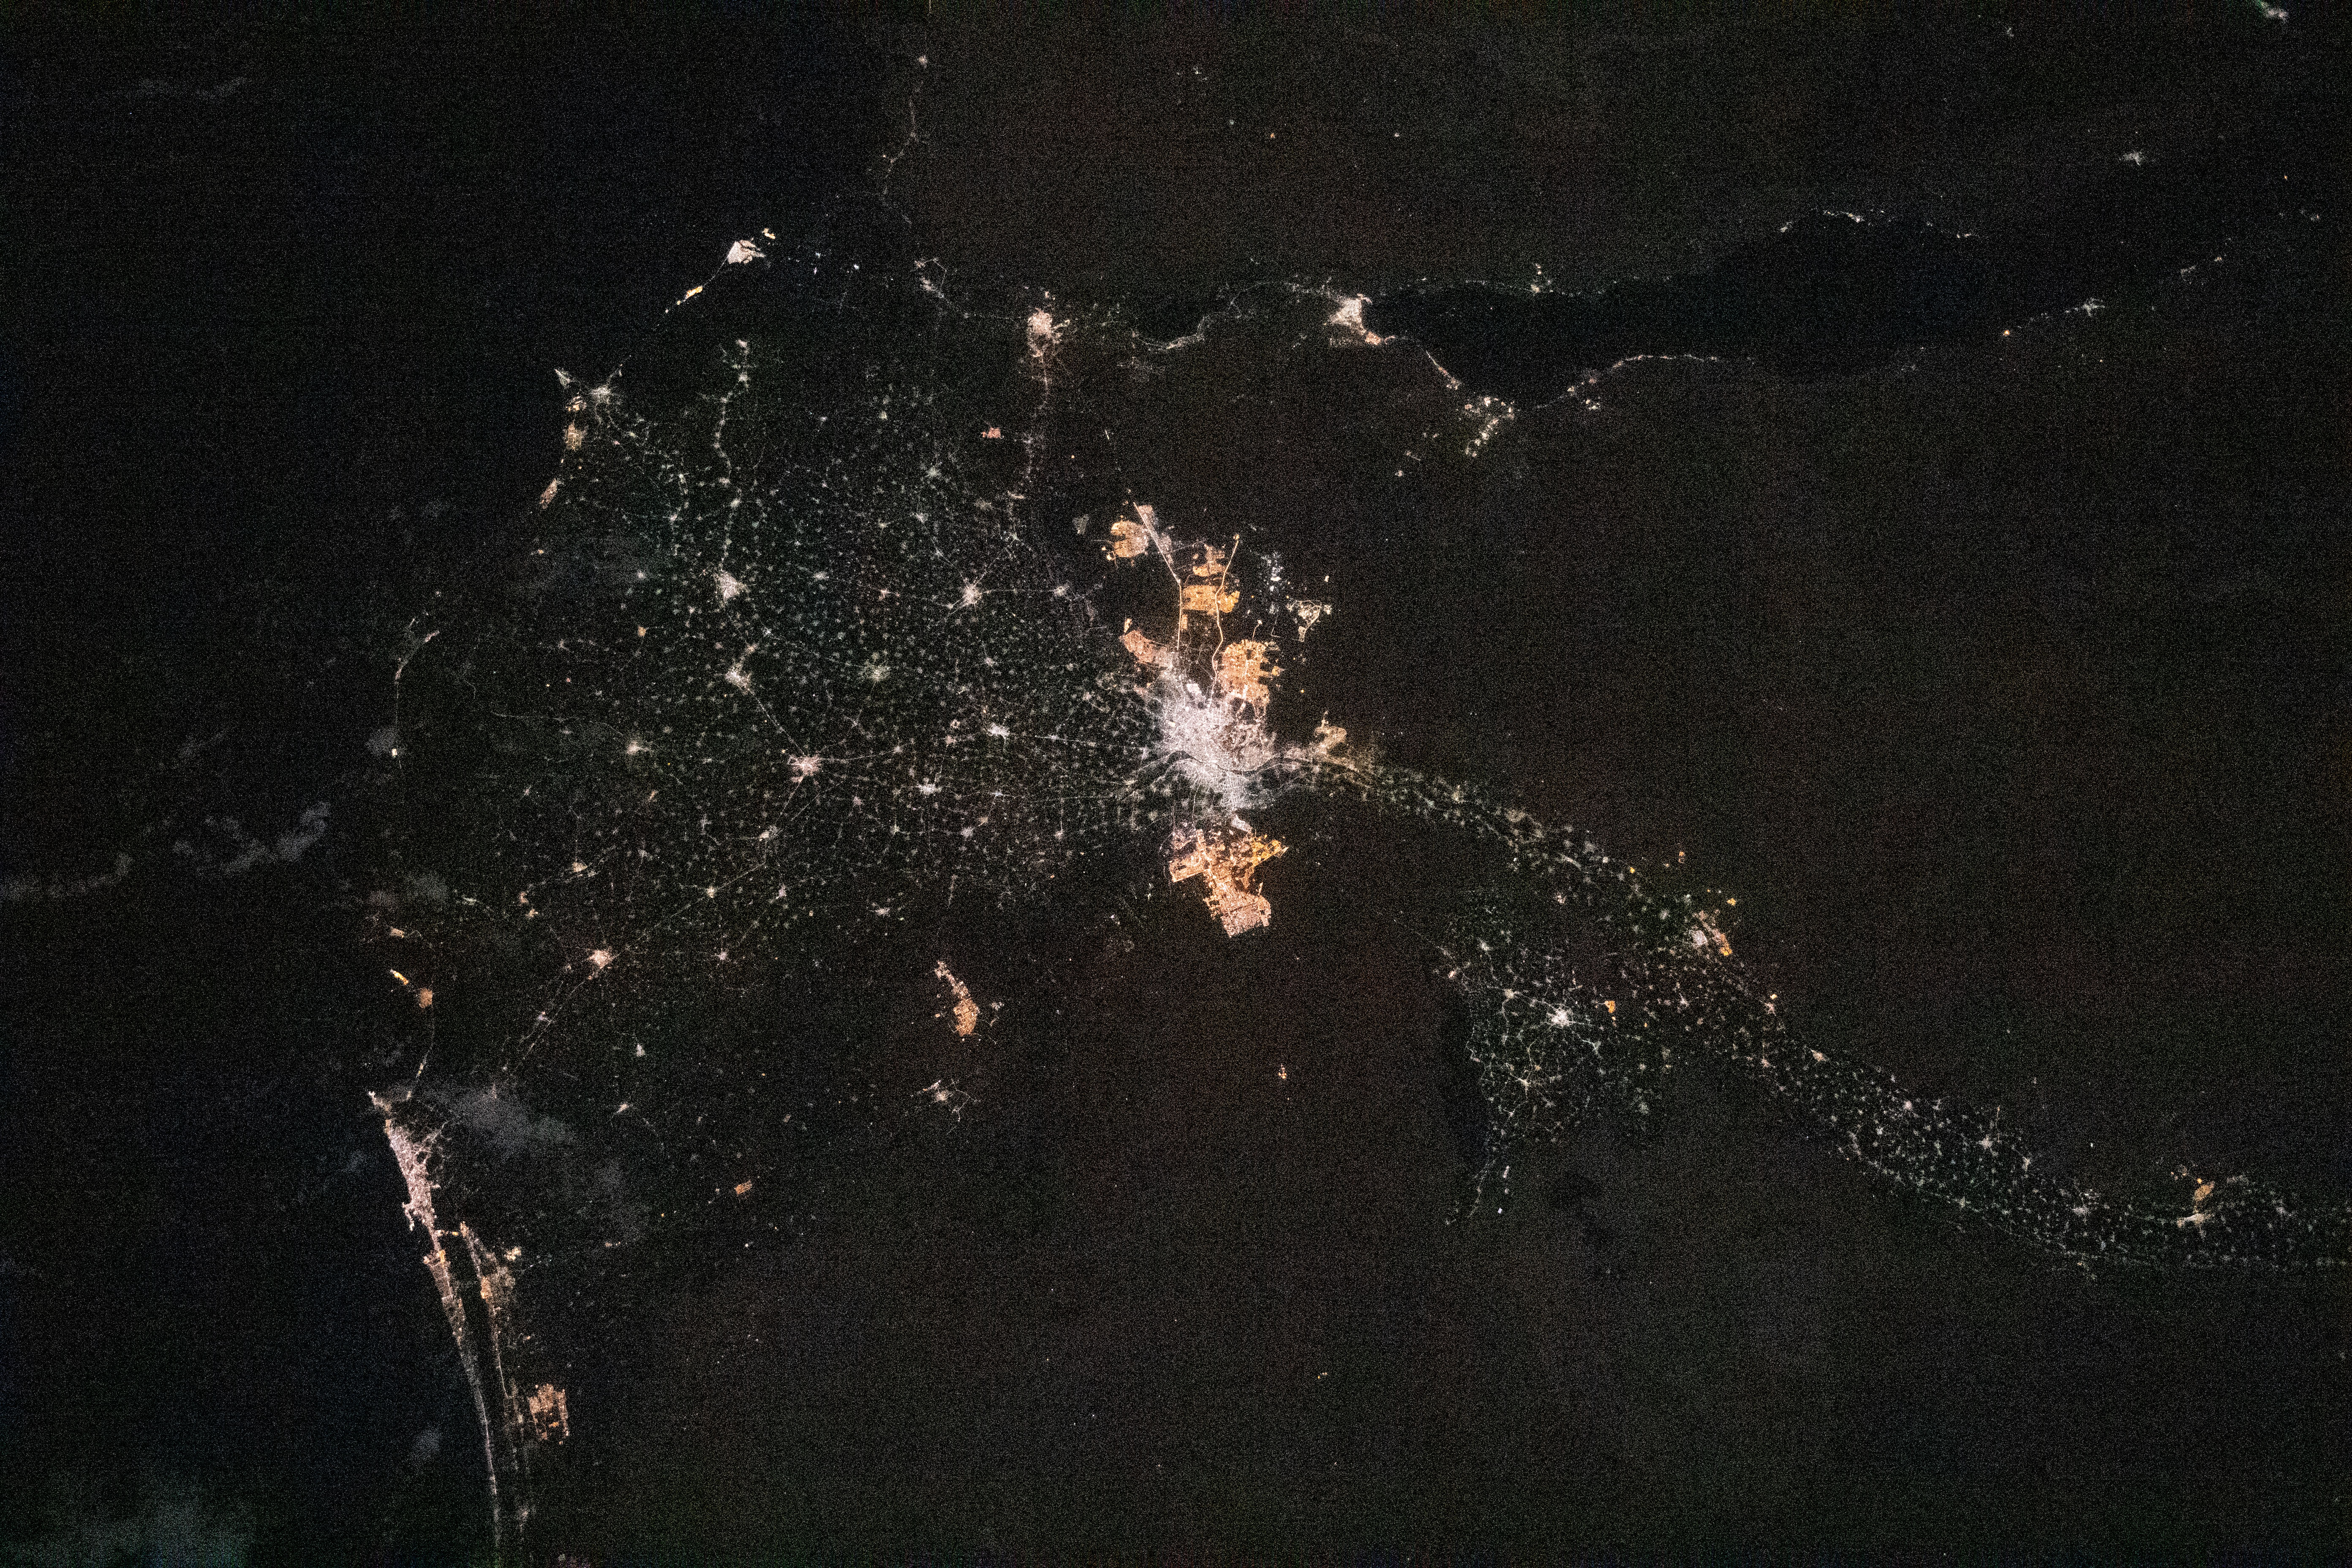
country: EGYPT
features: CAIRO CITY NIGHT LIGHTS
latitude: 30.0
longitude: 31.5
